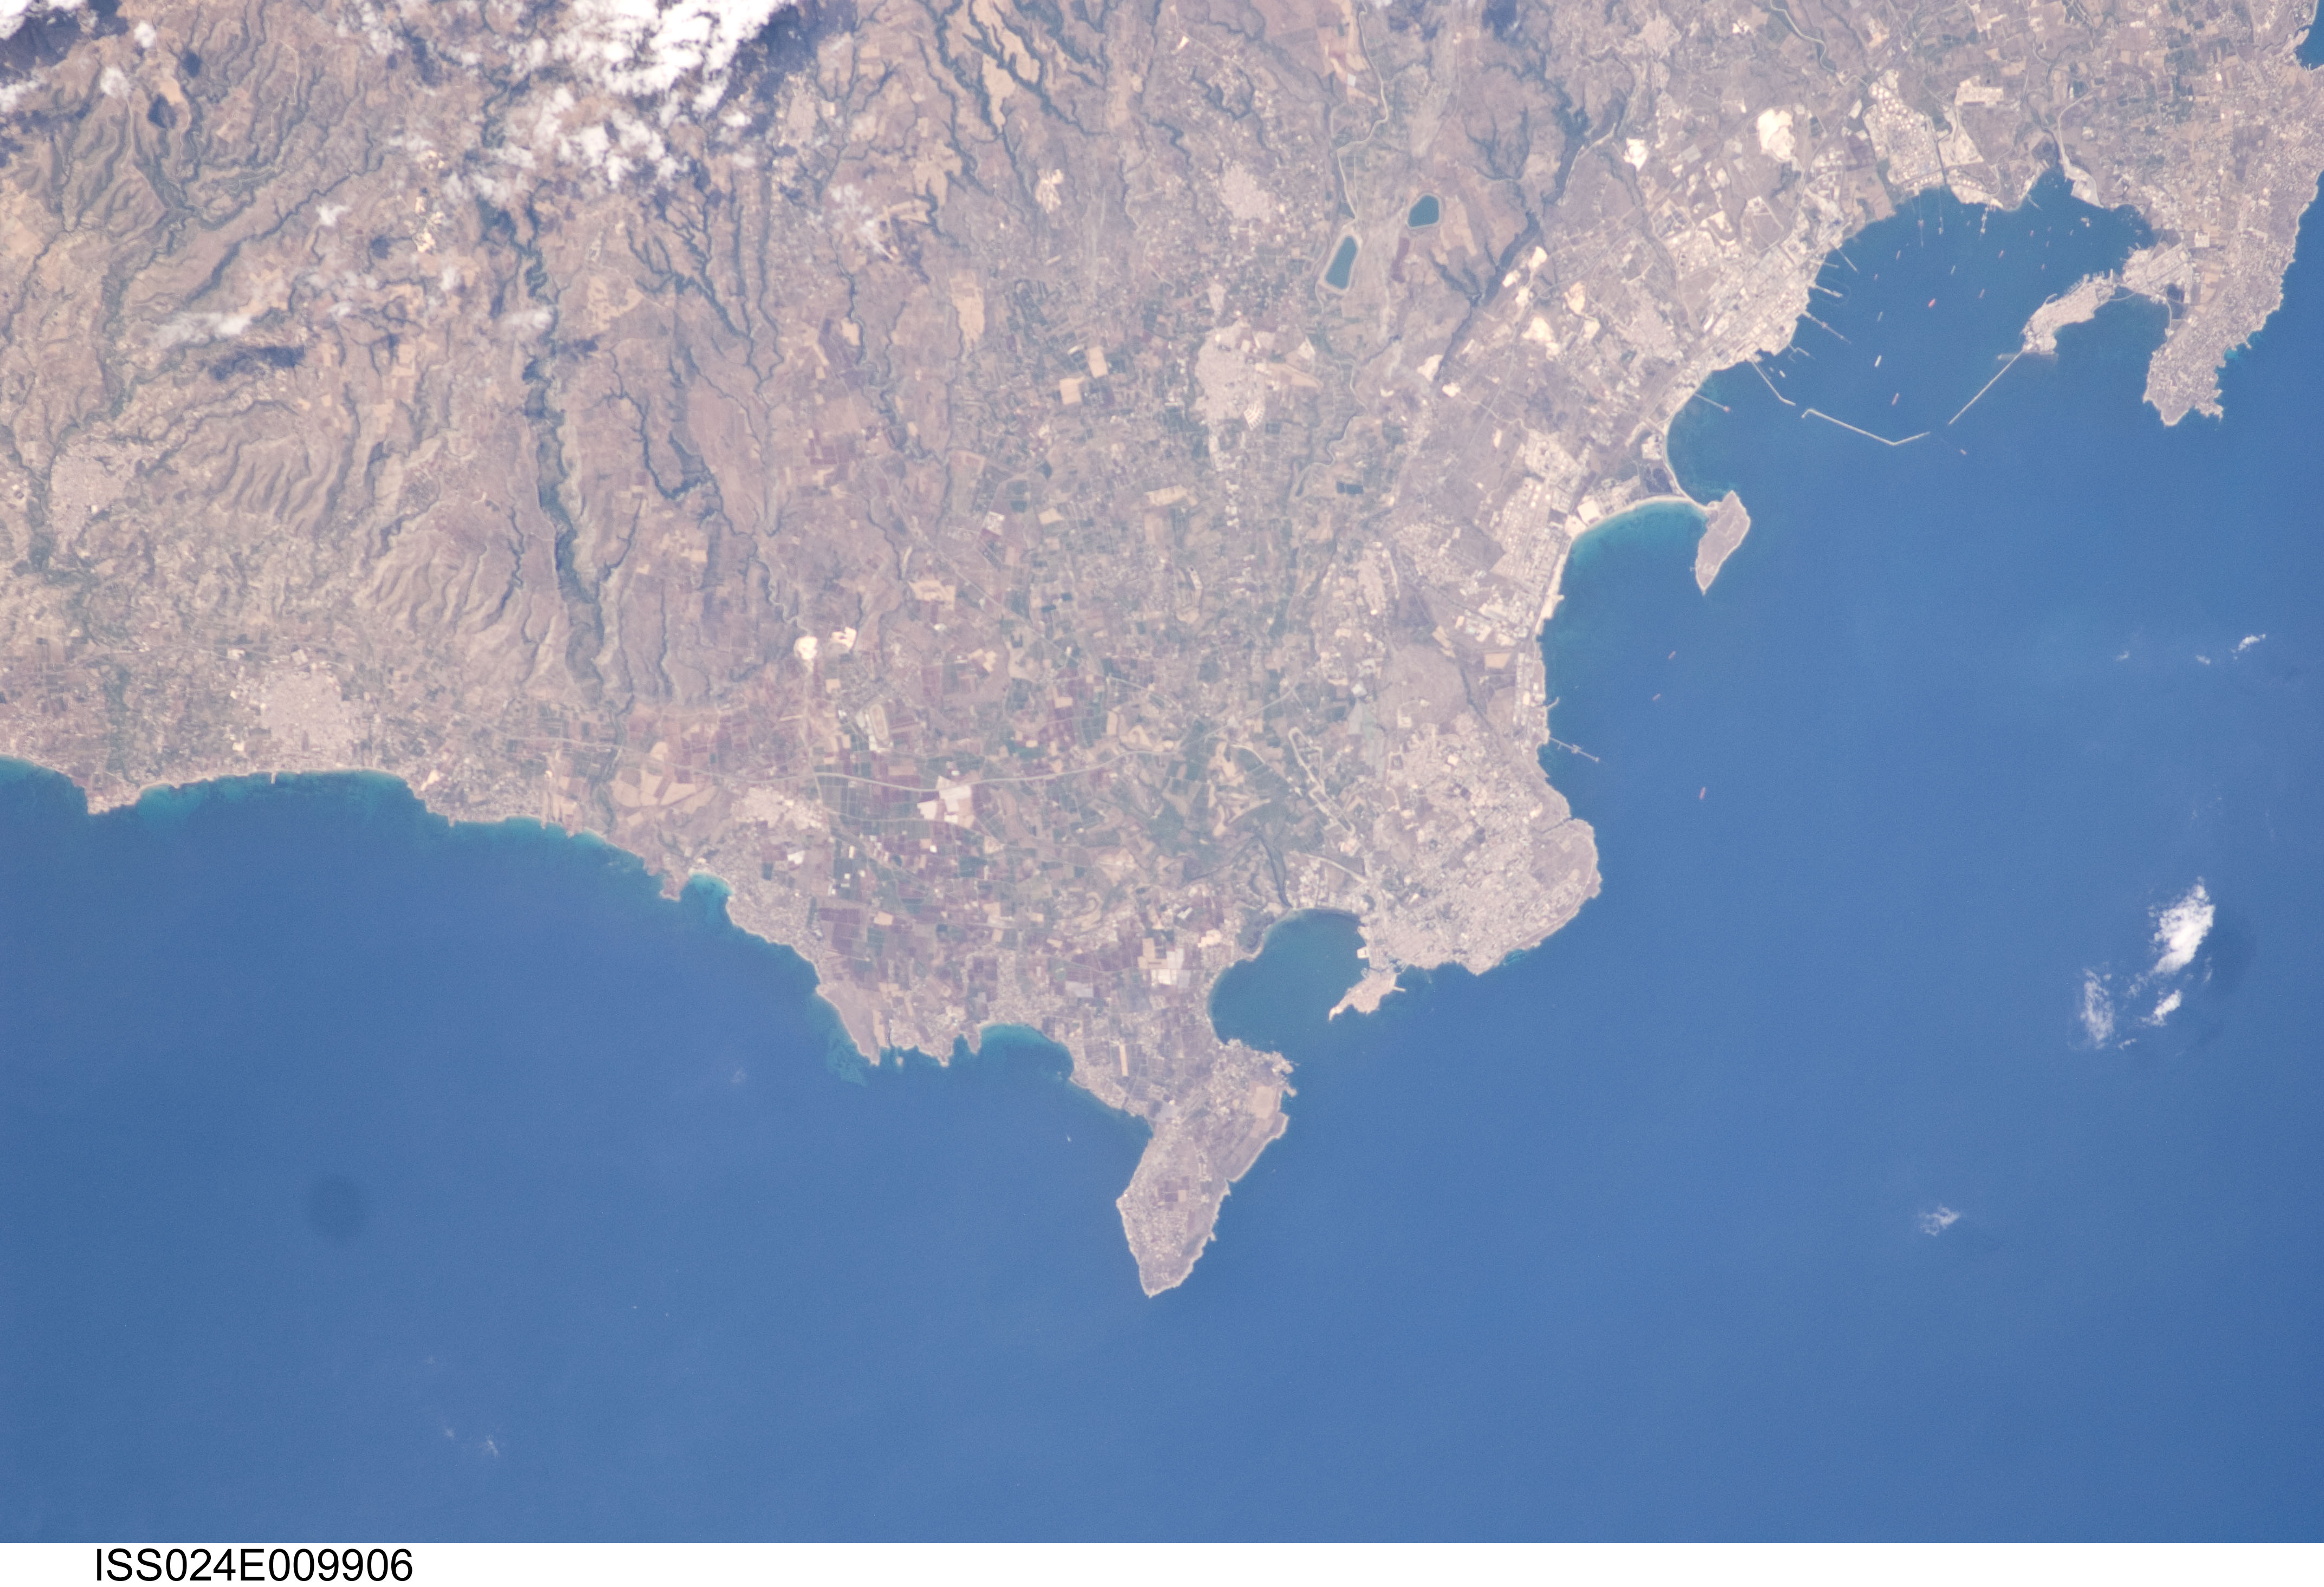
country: SICILY
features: SYRACUSE, MADDALENA PEN., COAST, AGR.
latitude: 37.0
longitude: 15.2
